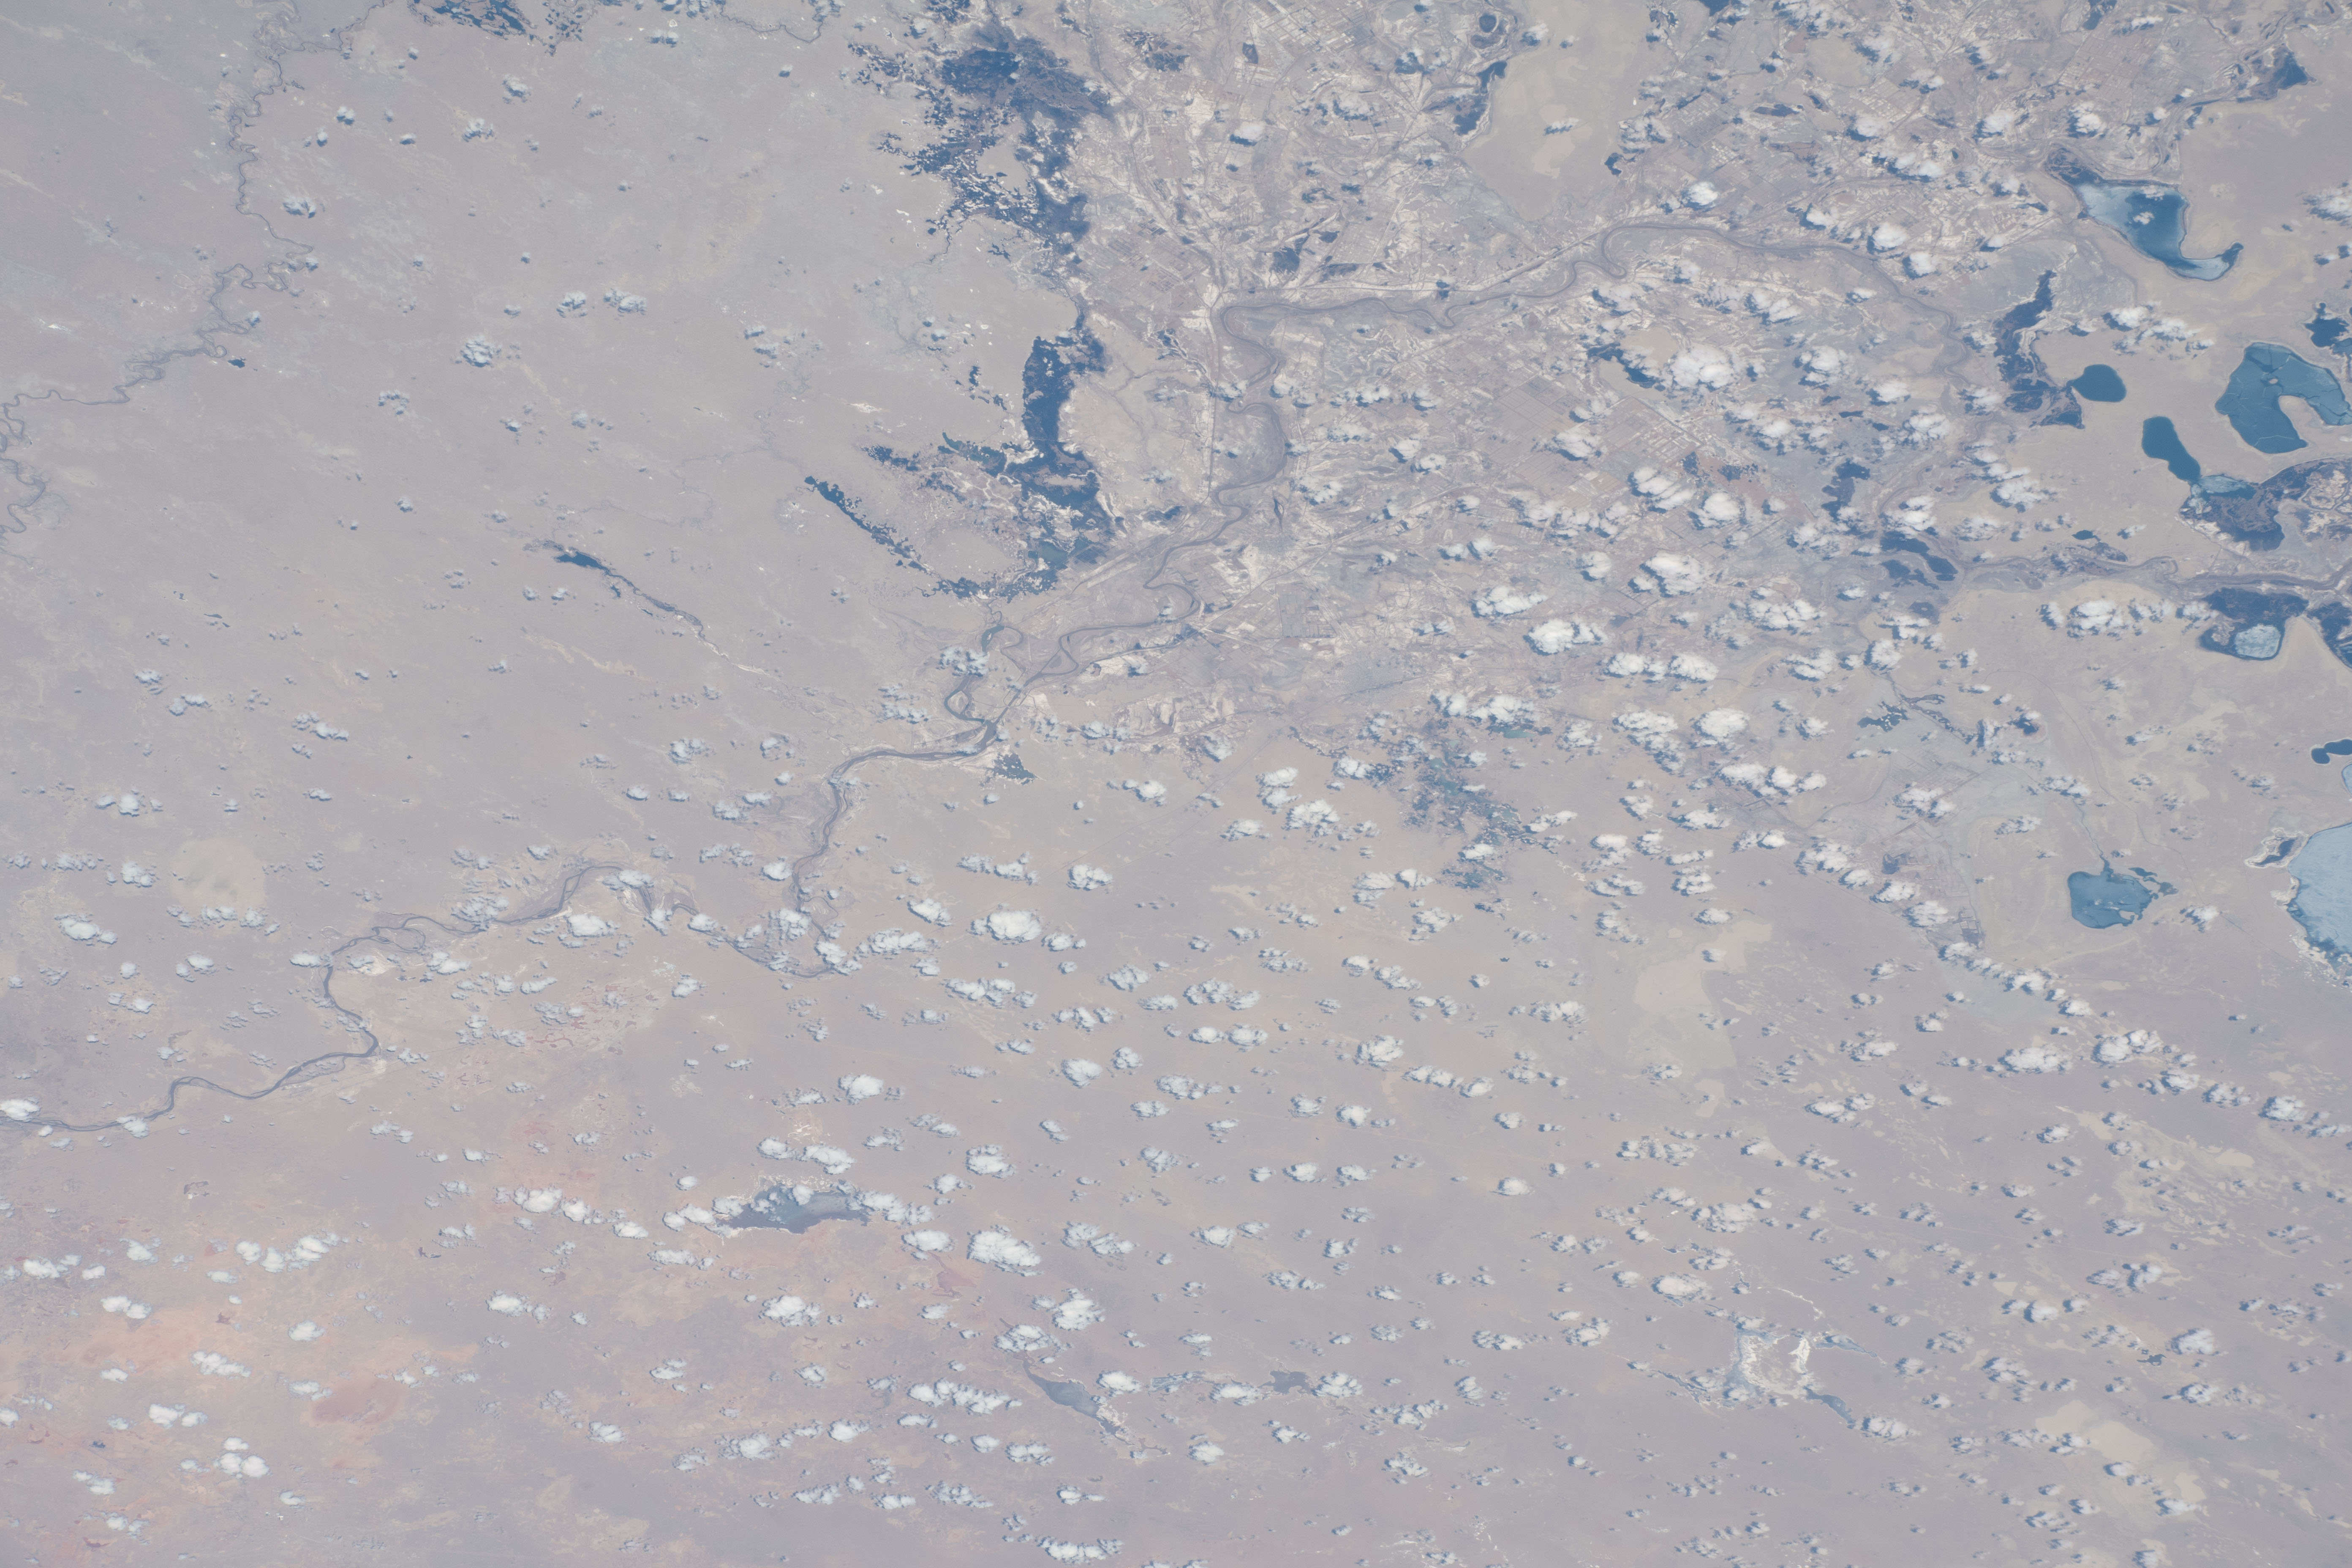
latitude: 45.8
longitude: 62.3
